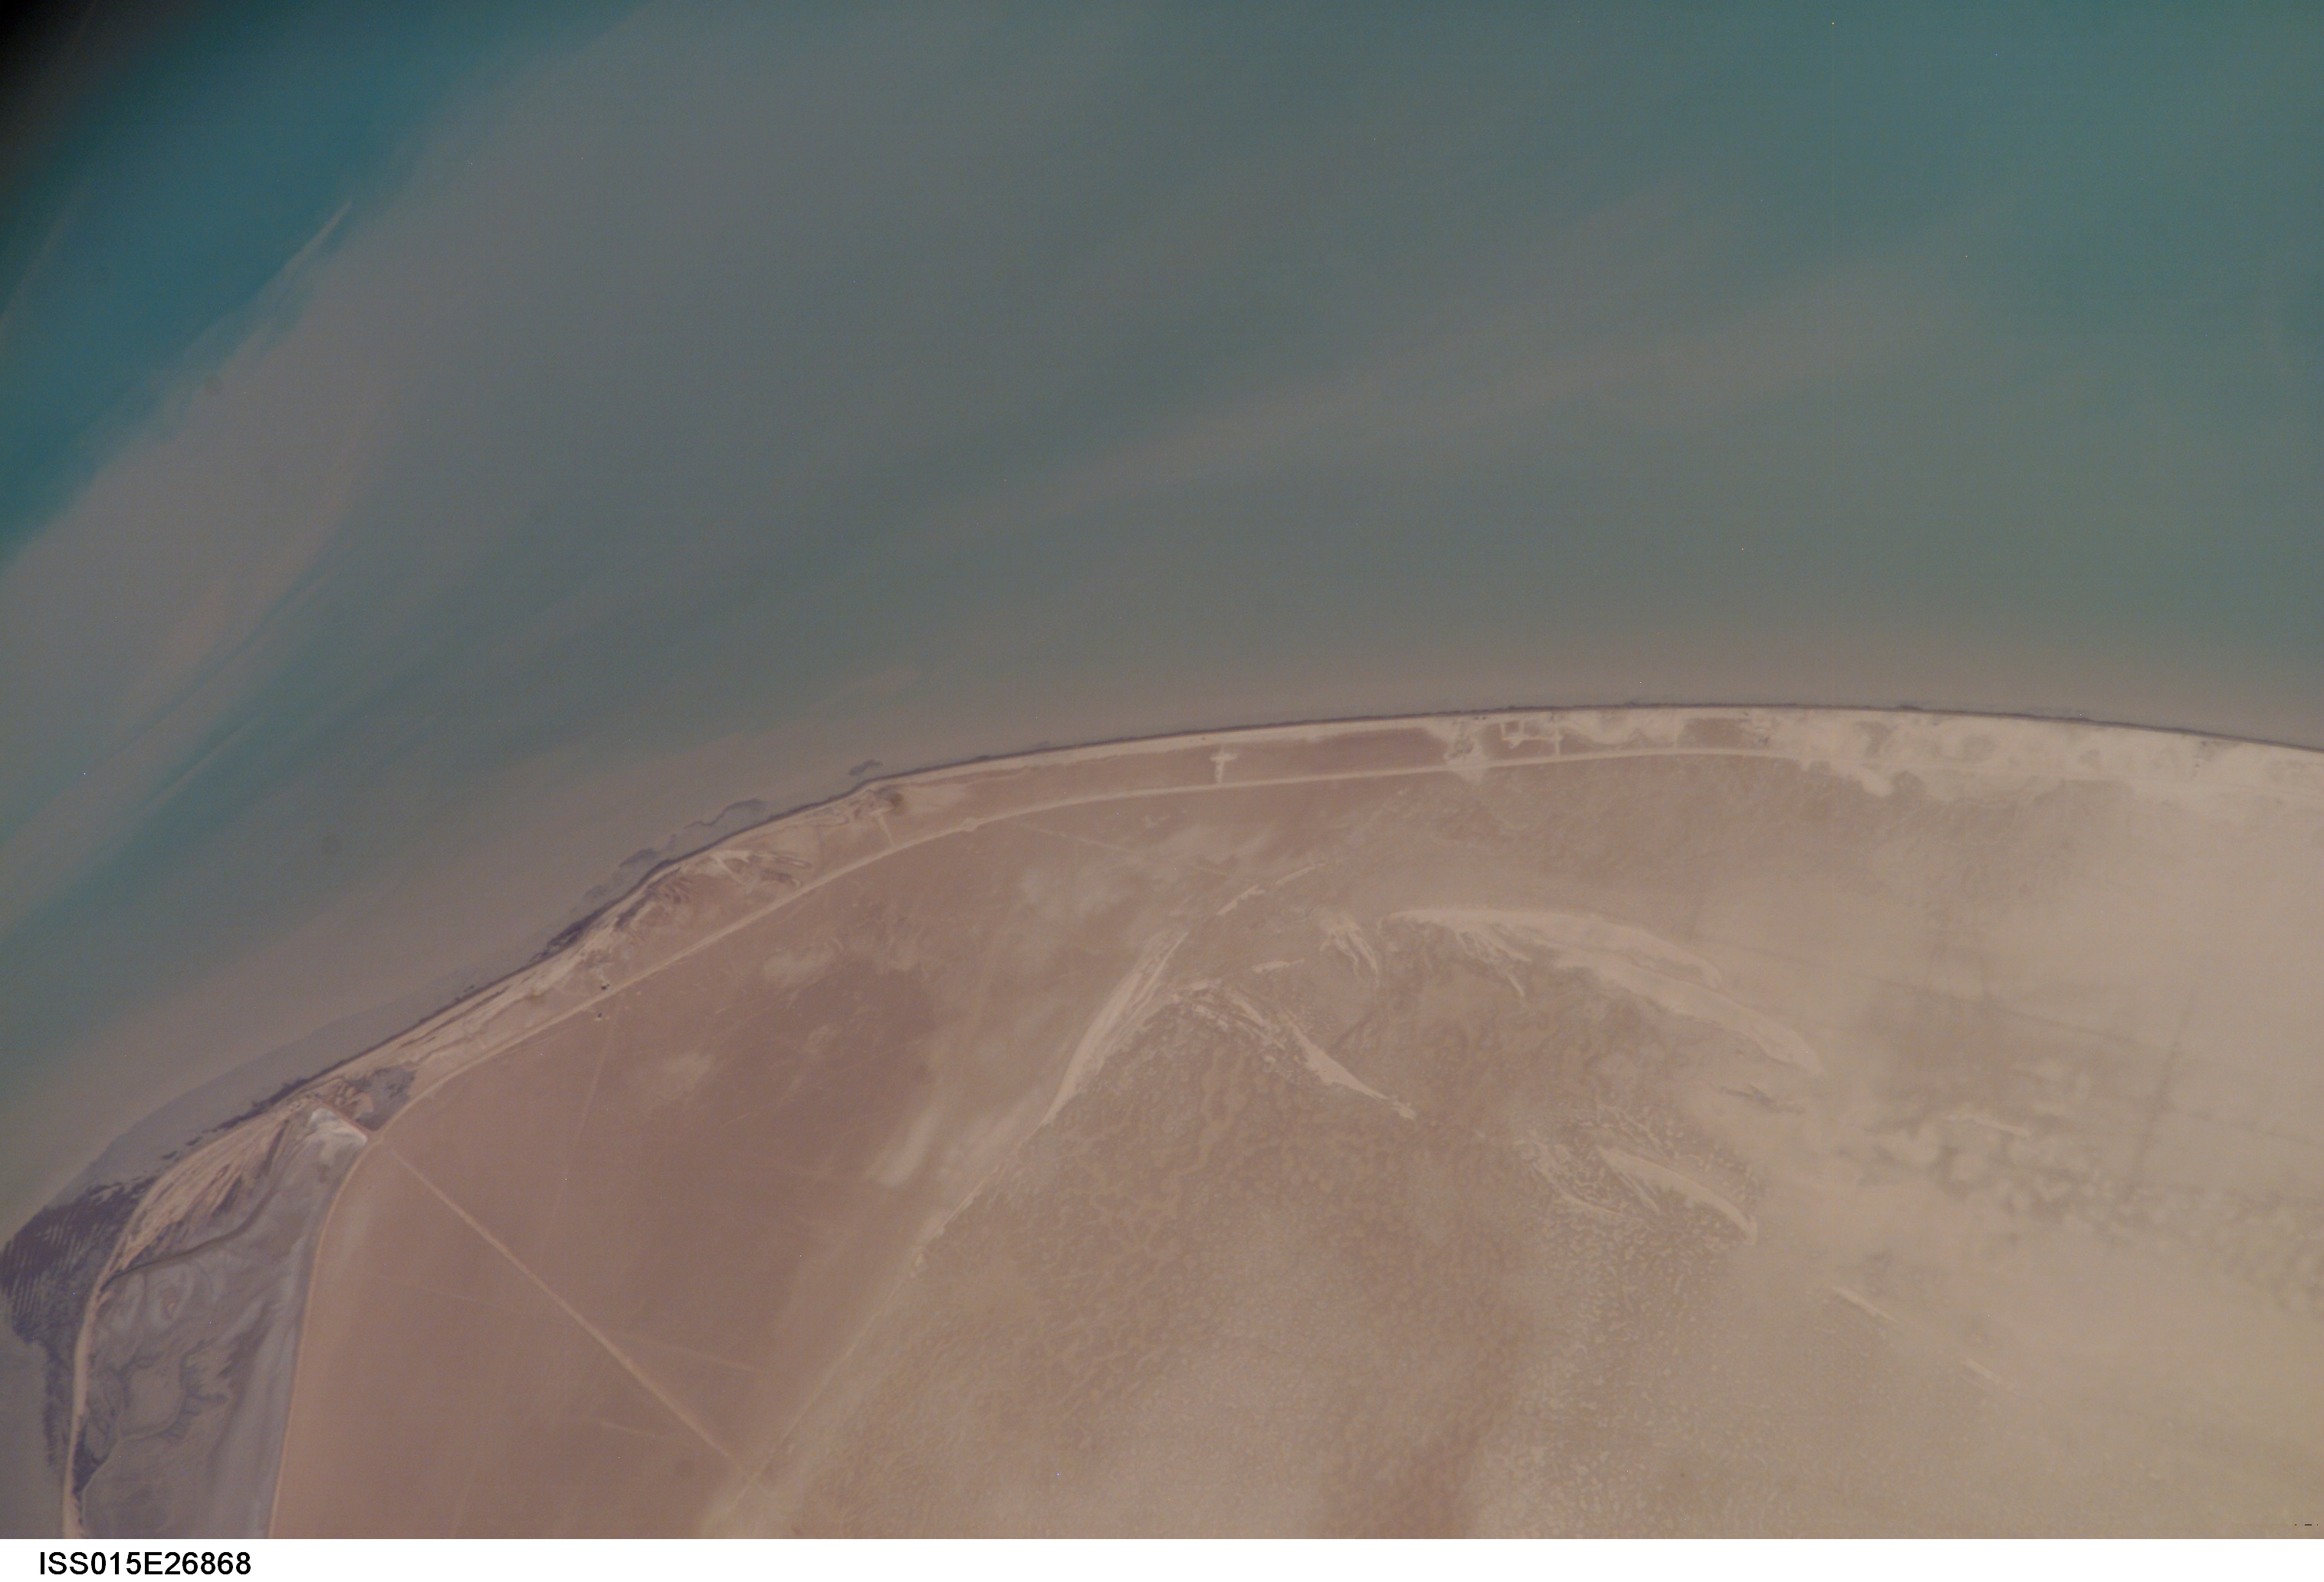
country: KUWAIT
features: E. BUBIYAN I., 'ABD ALLAH CHAN.
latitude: 29.7
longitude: 48.4
